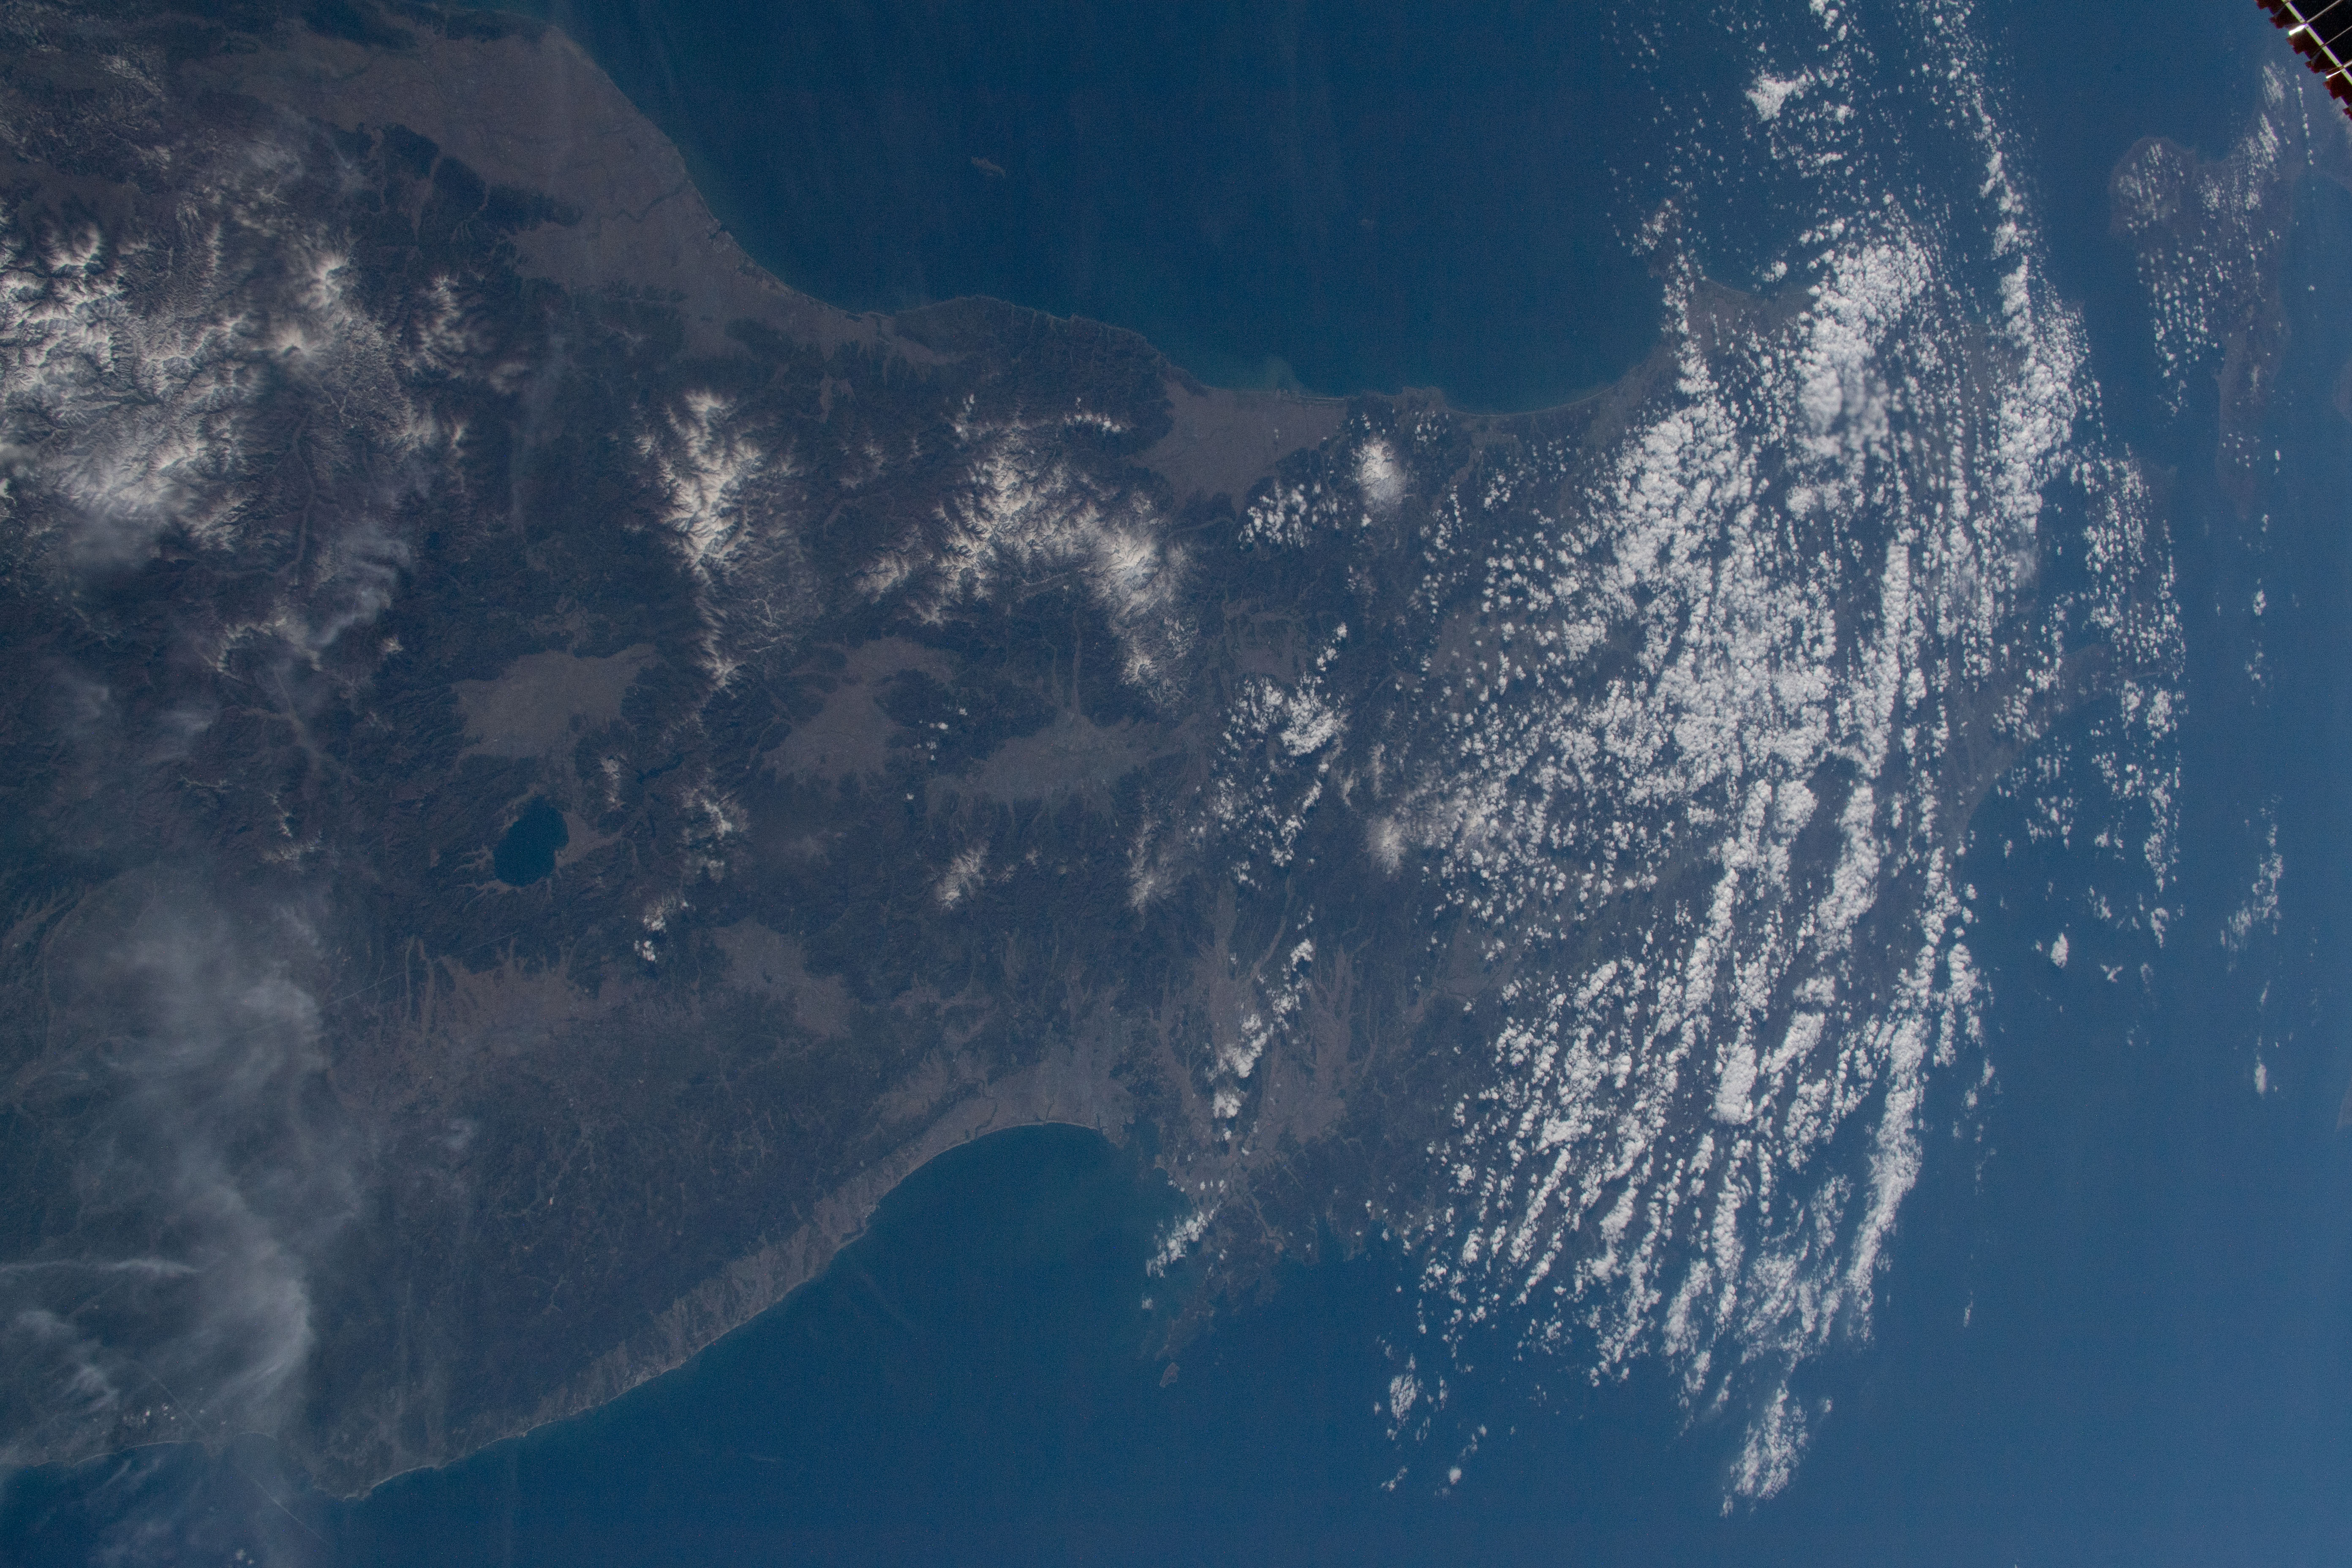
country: JAPAN
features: LAKE INAWASHIRO, SENDAI, SAKATA, FUKUSHIMA
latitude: 38.0
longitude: 139.5
